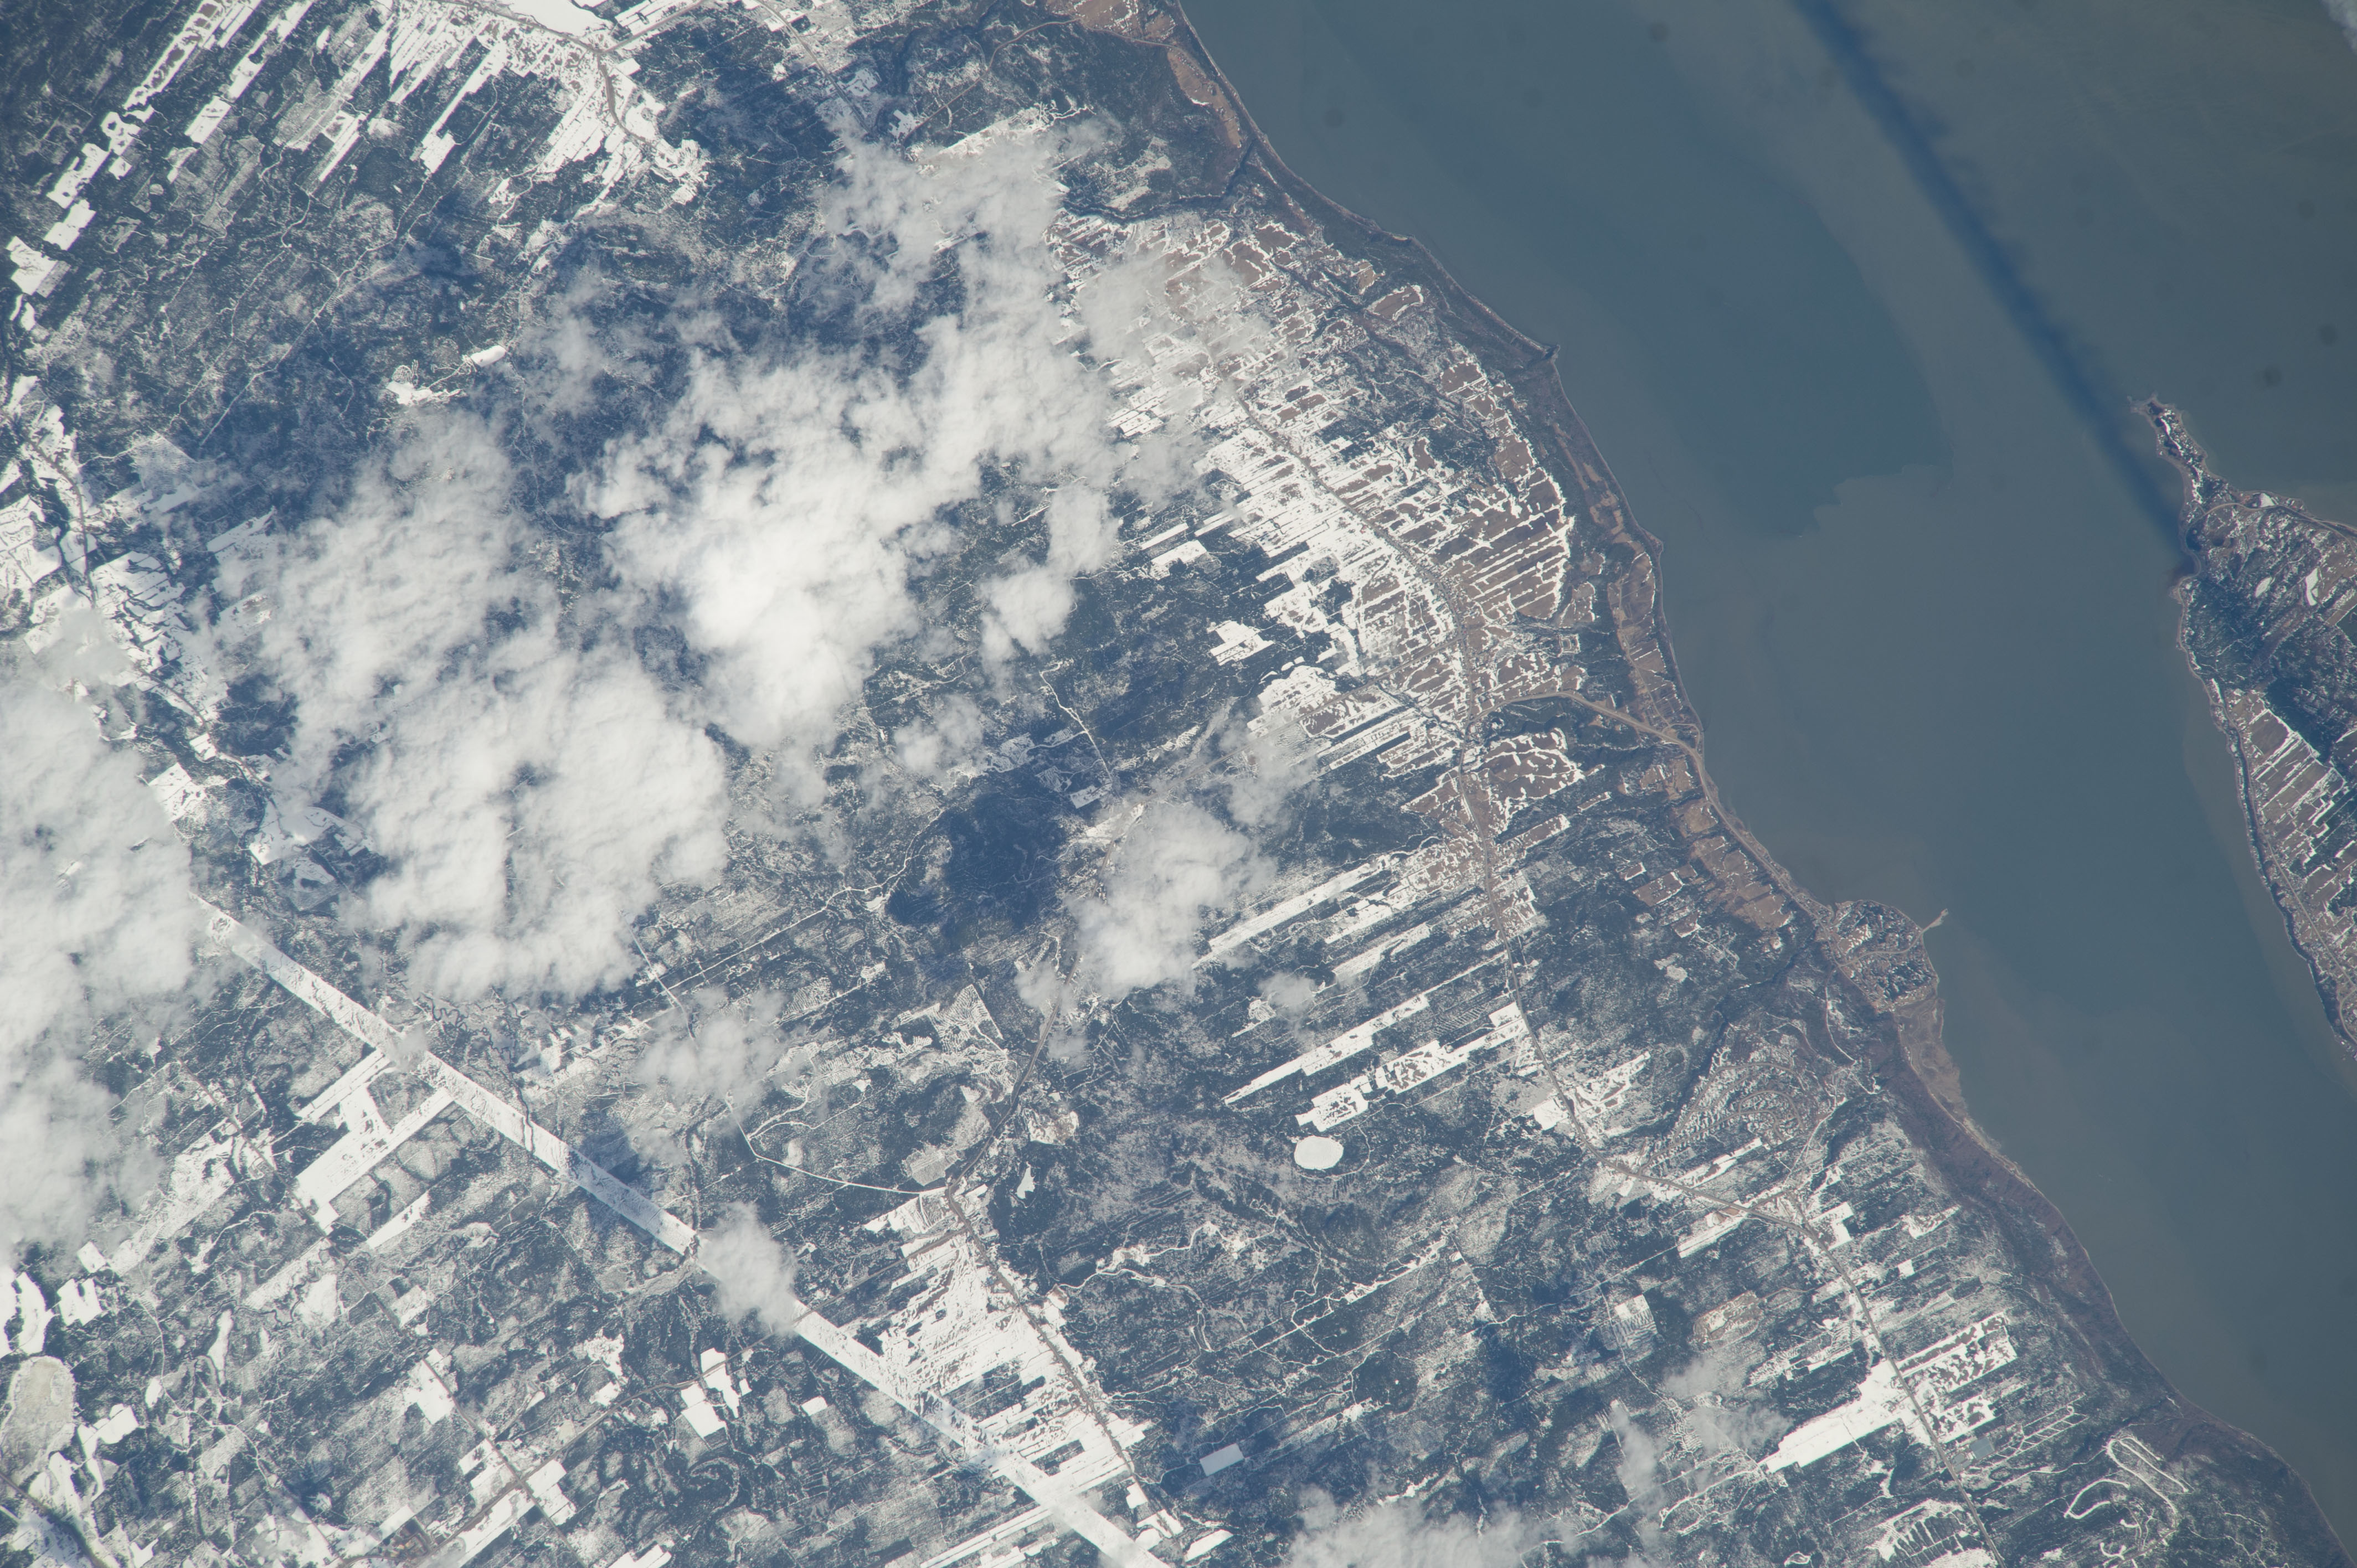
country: CANADA-Q
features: LES EBOULEMENTS, SAINT-JOSEPH-DE-LA-RIVE, ST LAWRENCE RIVER, AGRICULTURE
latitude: 47.5
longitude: -70.3
